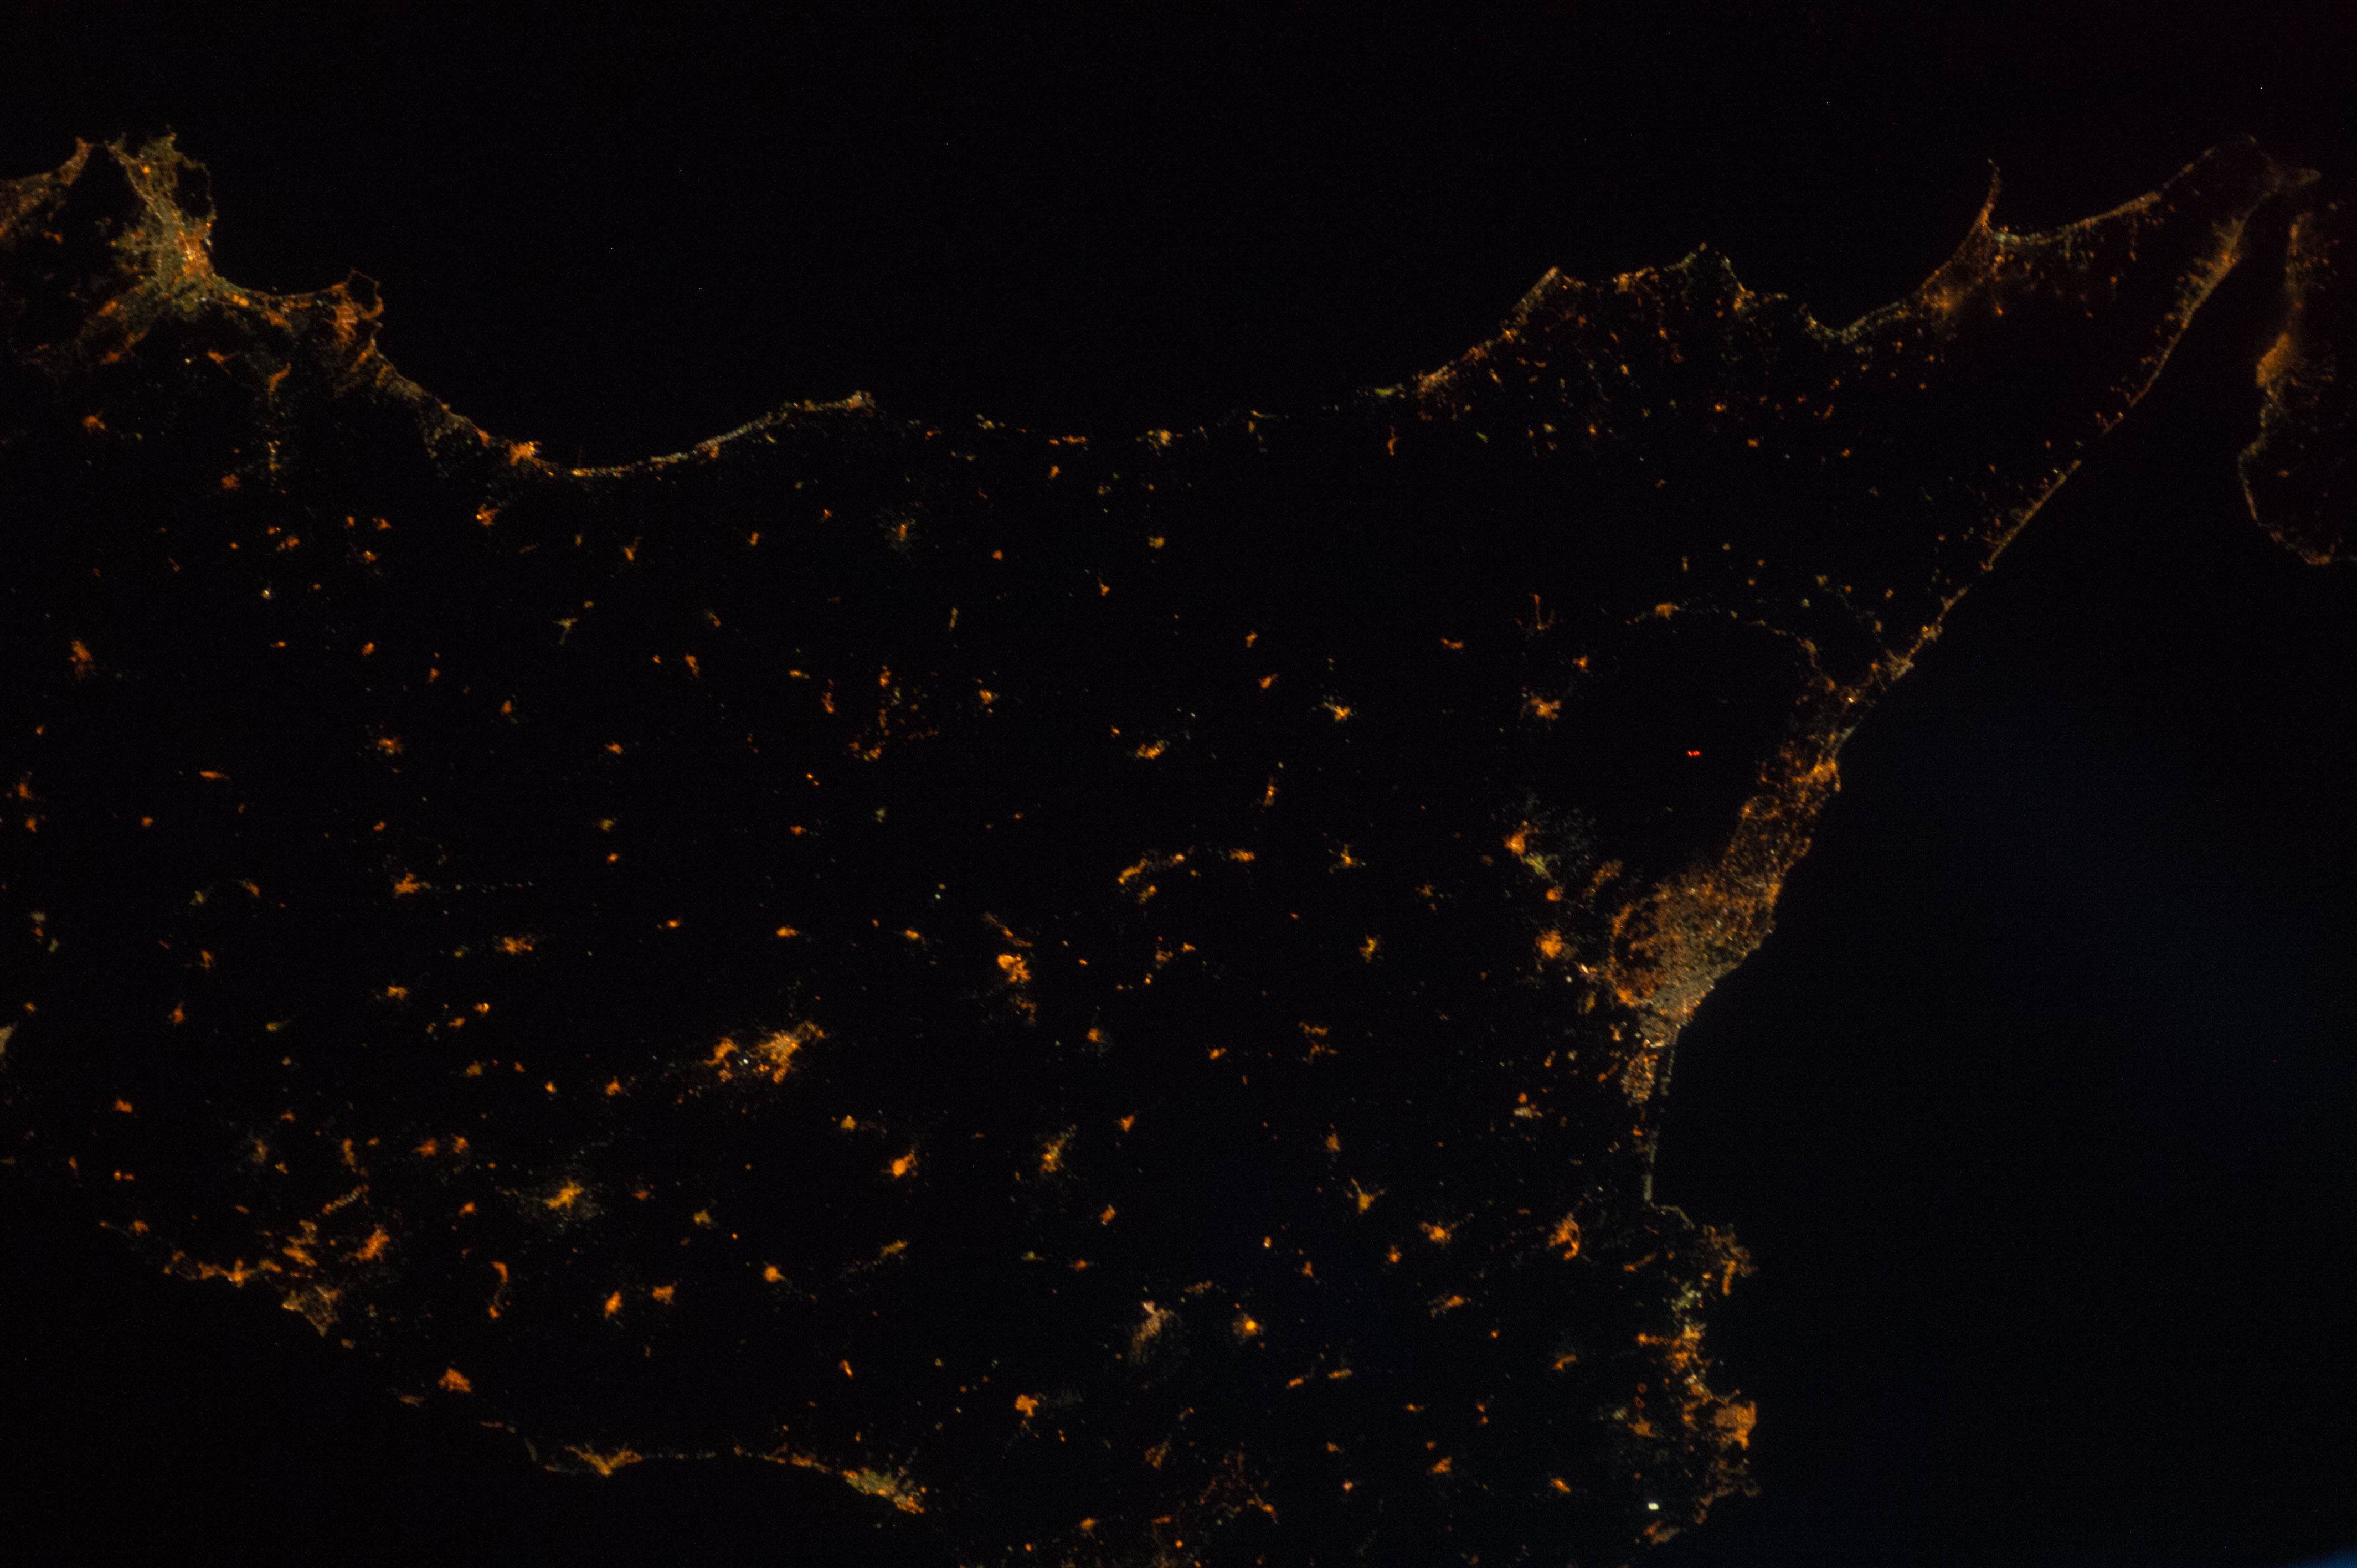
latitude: 38.1
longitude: 13.4
